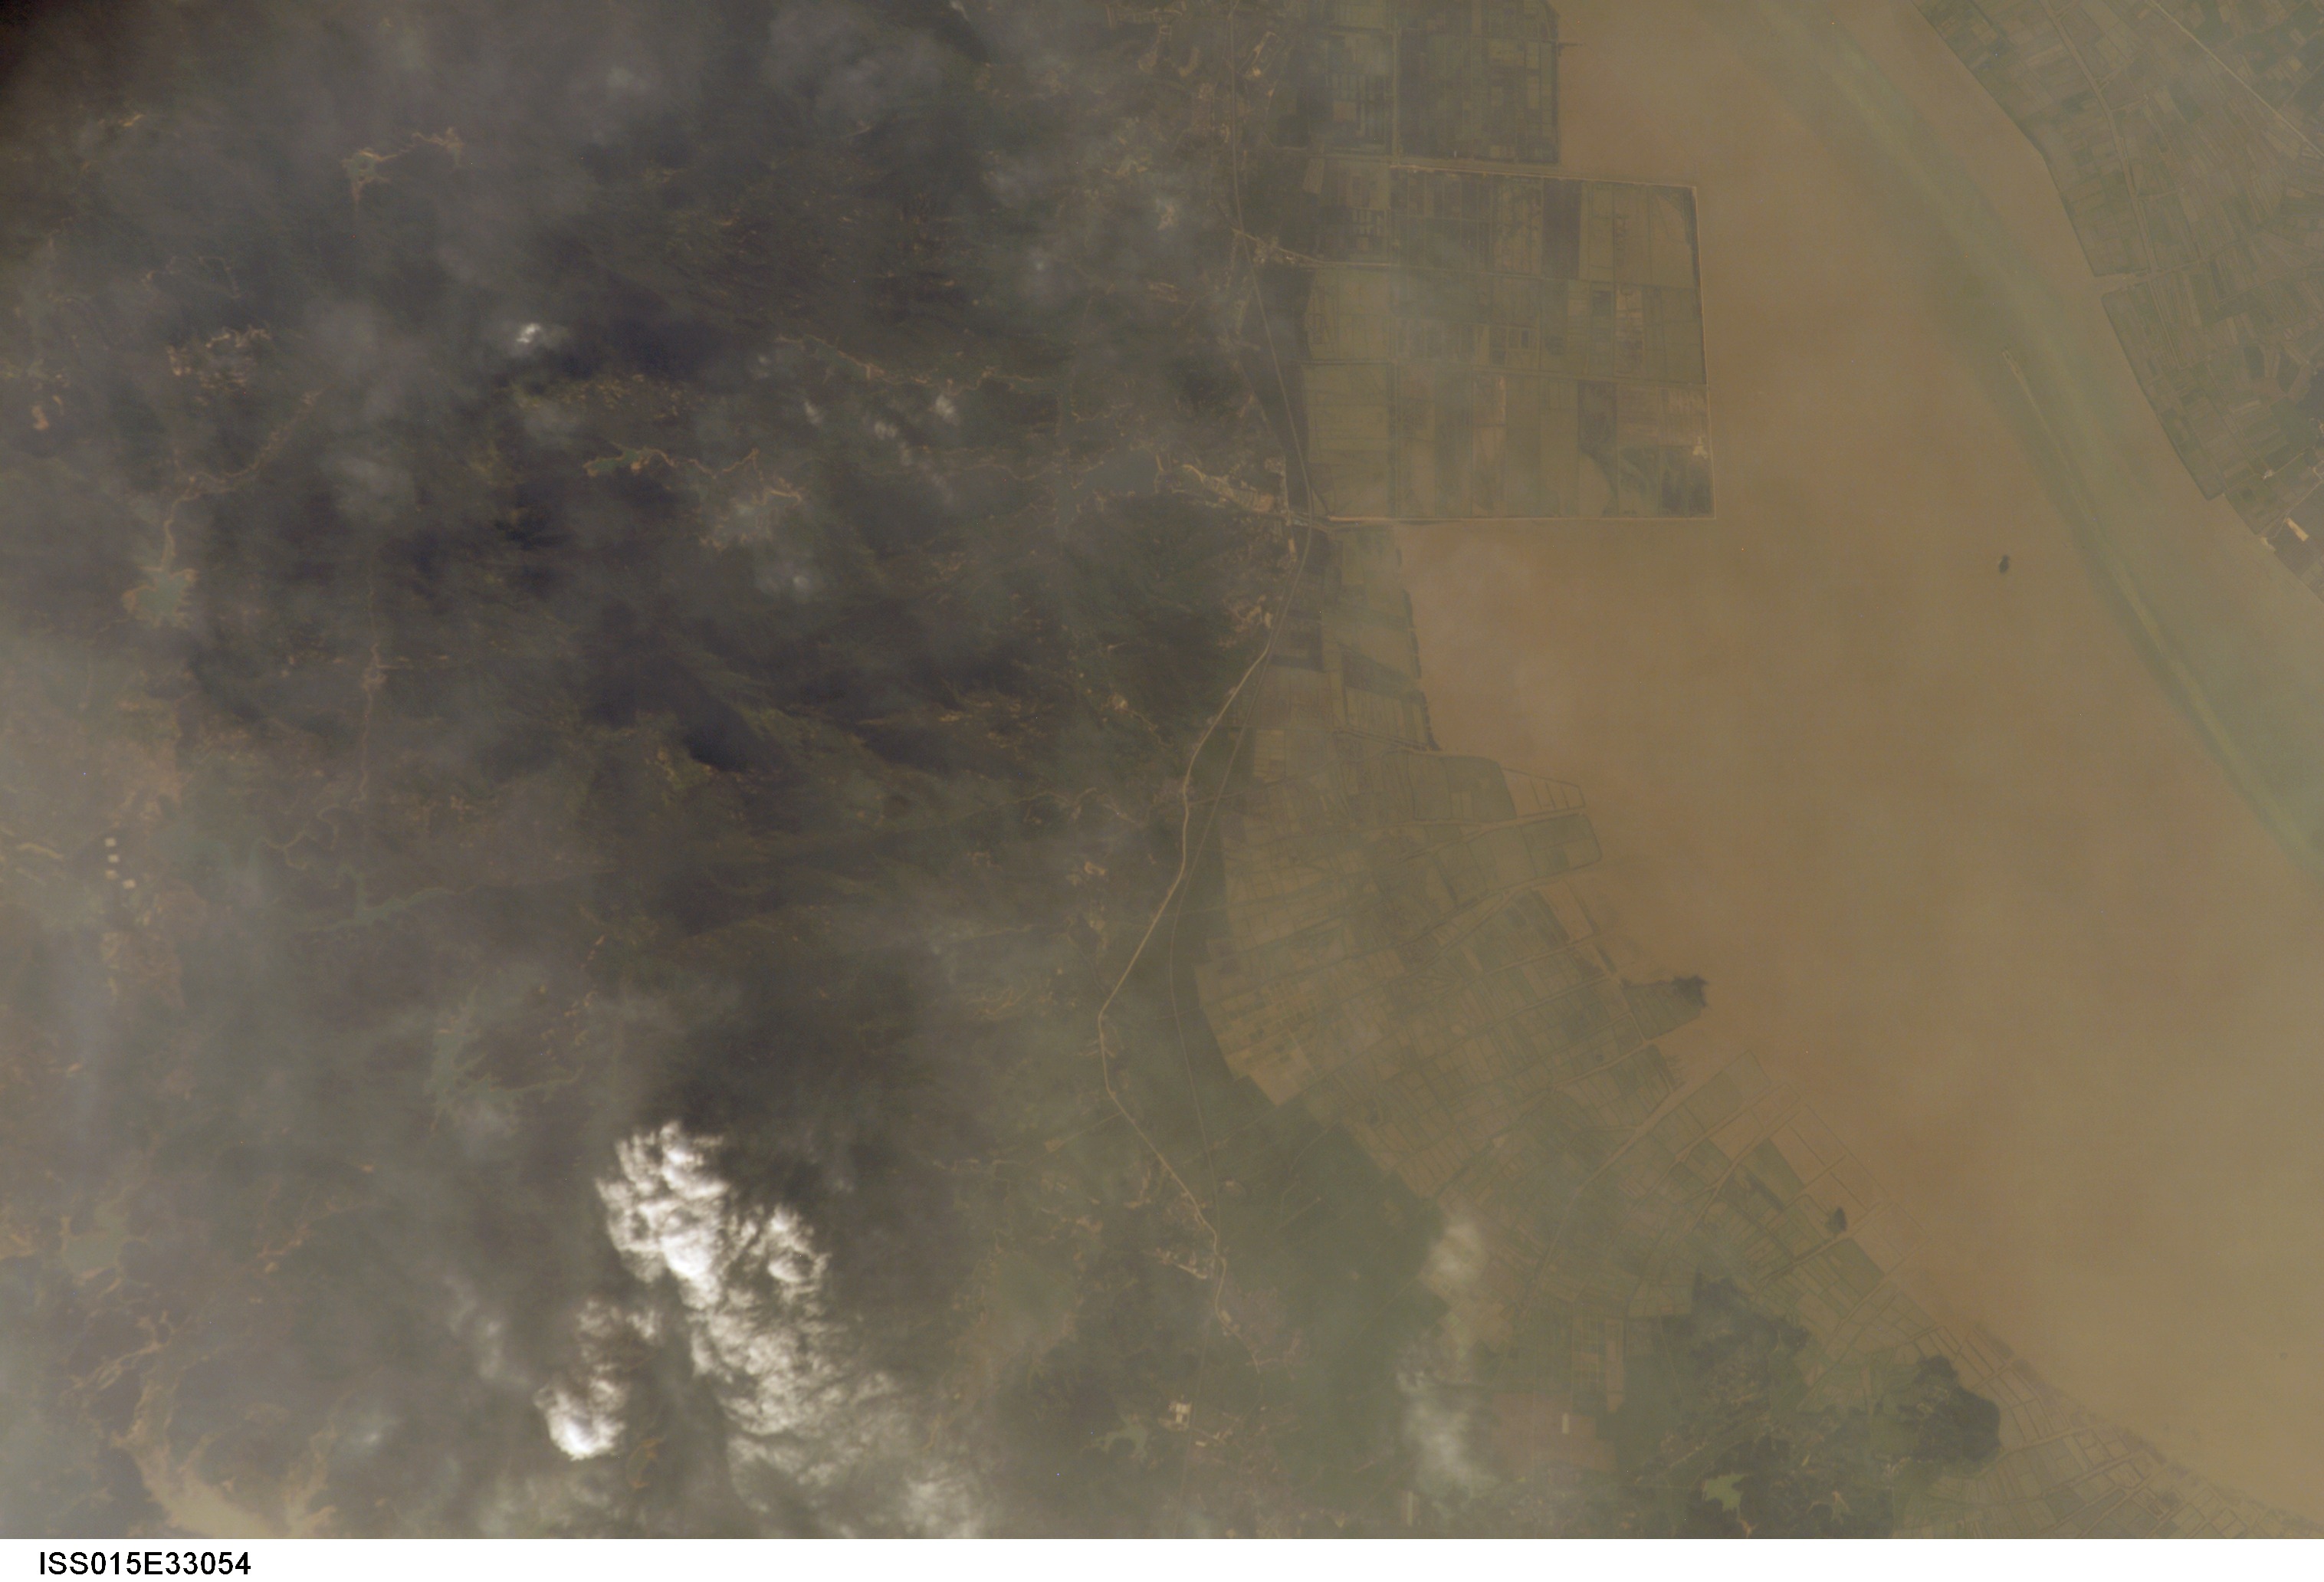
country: CHINA
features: HUANGMAO SEA, AGR., FOR., SED.
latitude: 22.1
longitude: 113.0
